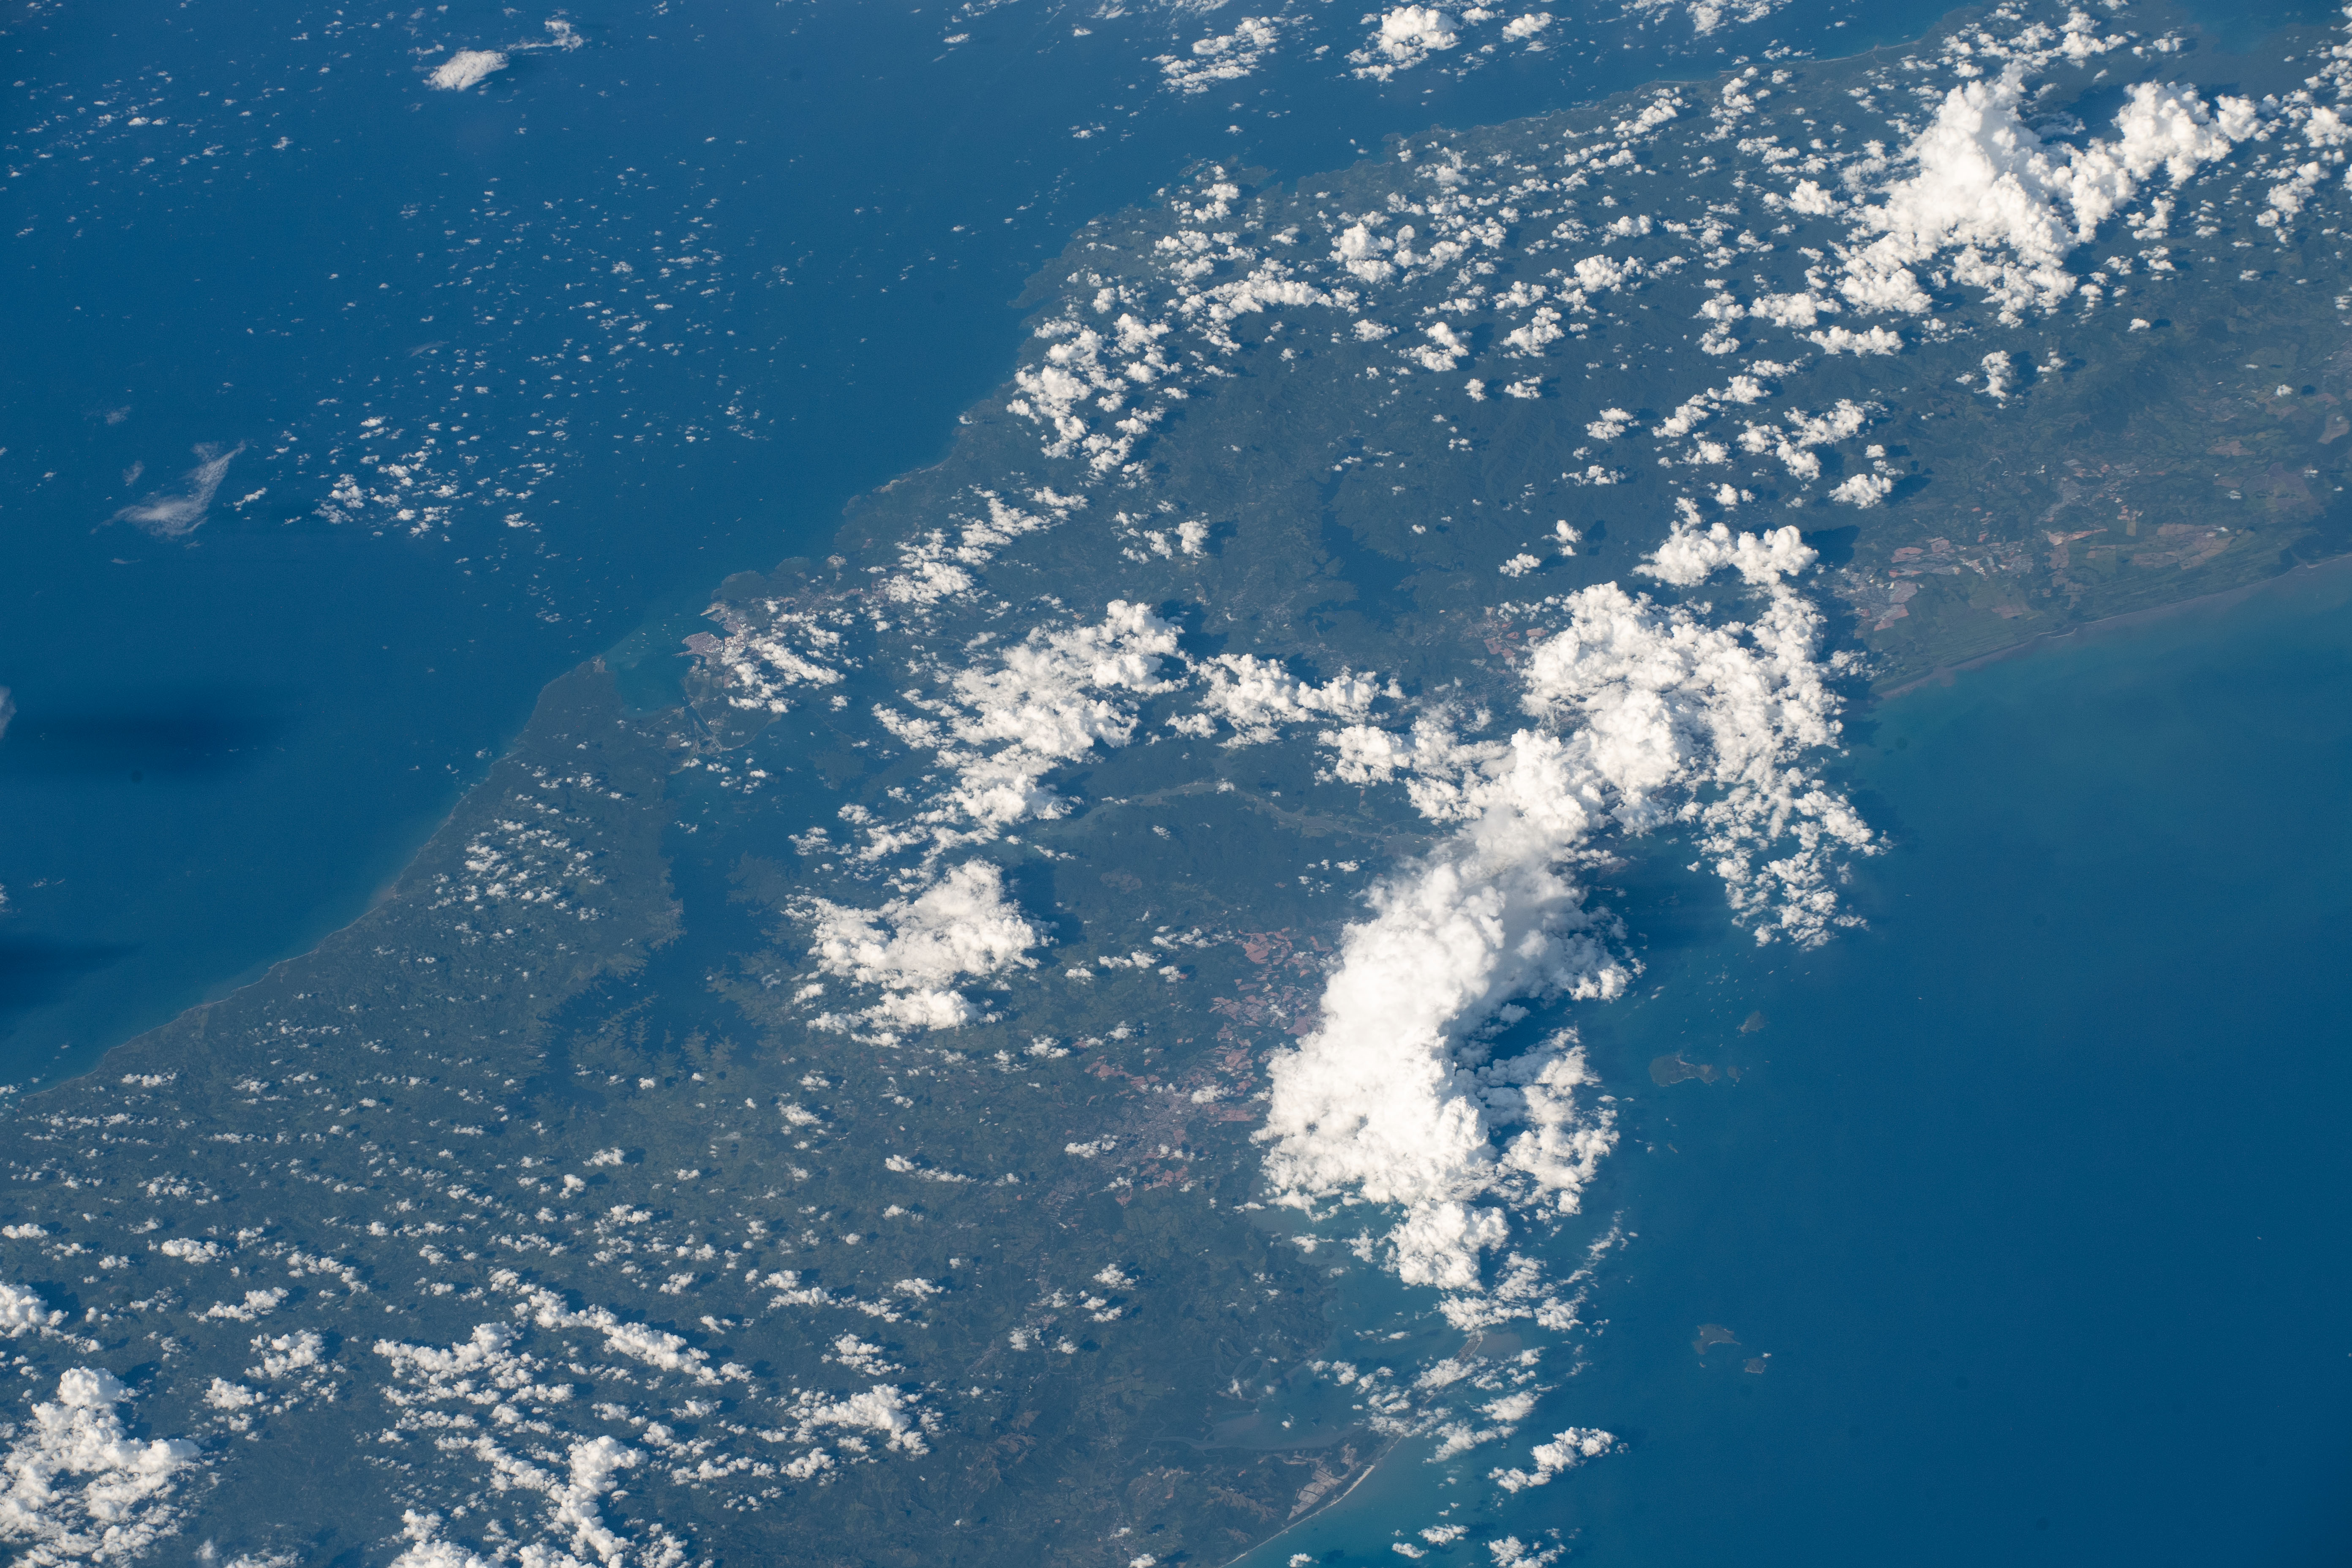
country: PANAMA
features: PANAMA, LAGO GATUN
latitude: 9.1
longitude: -79.7
